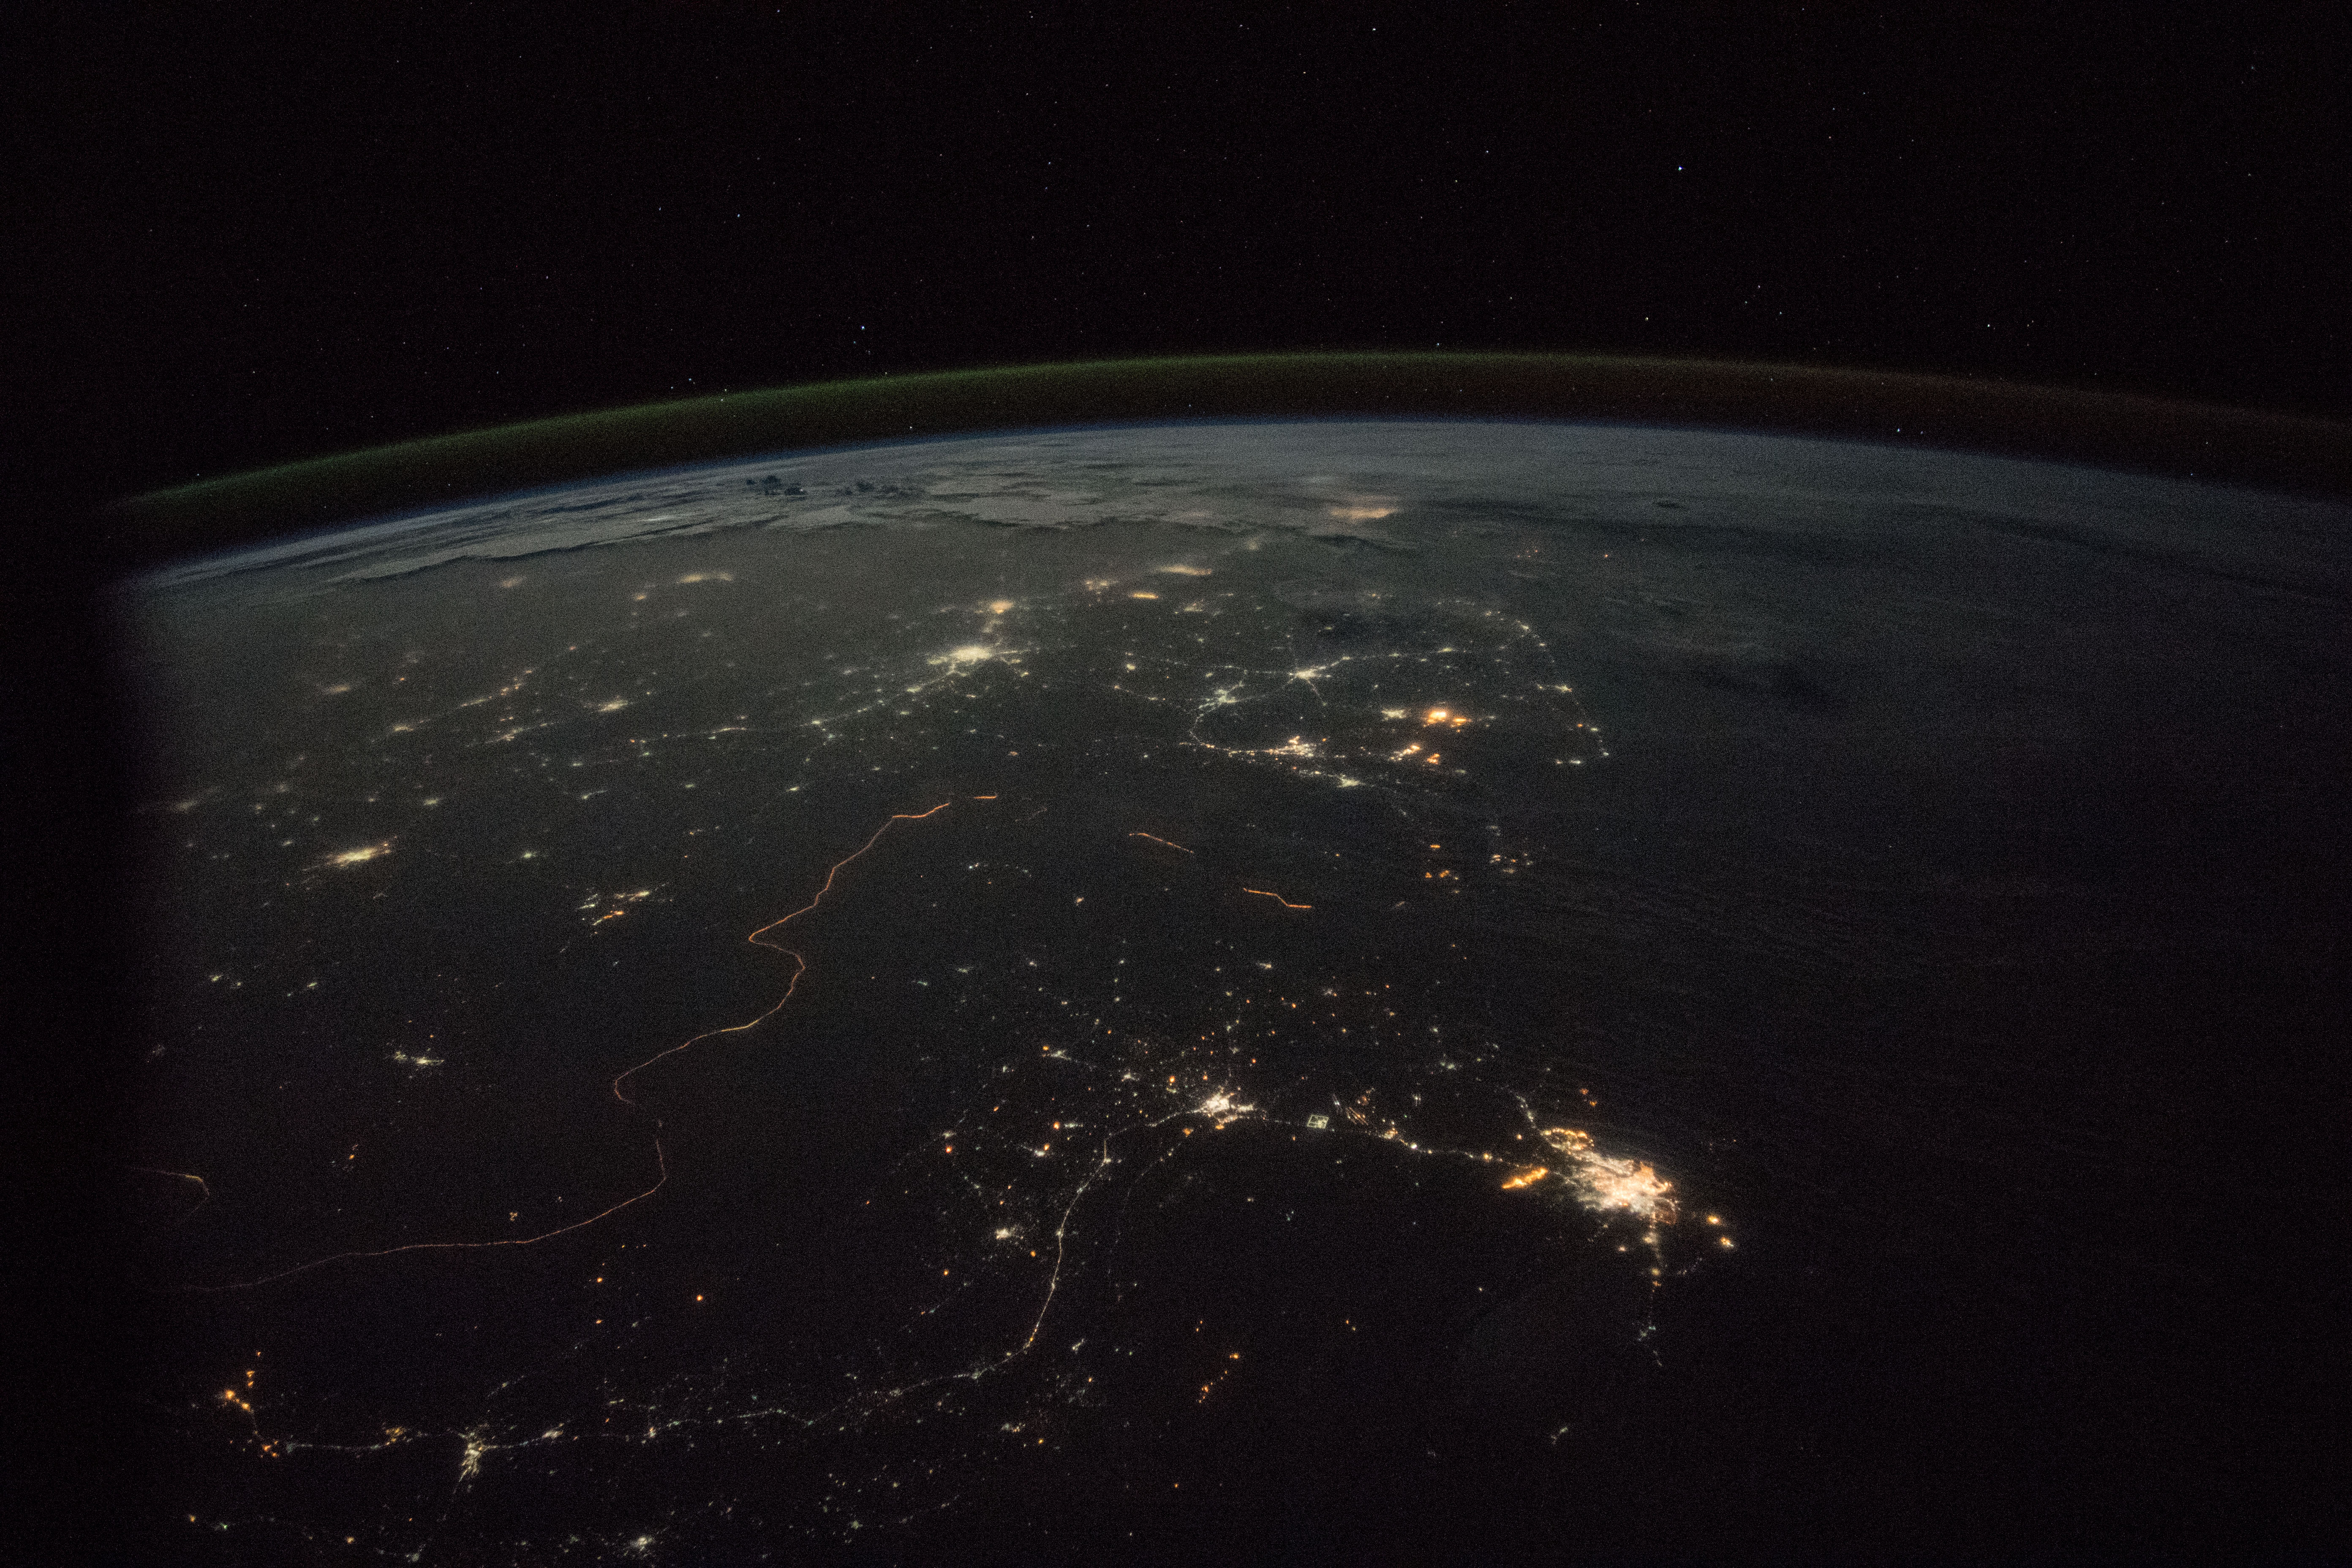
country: INDIA
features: DARK EARTHOBS, KARACHI
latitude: 23.0
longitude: 70.5
